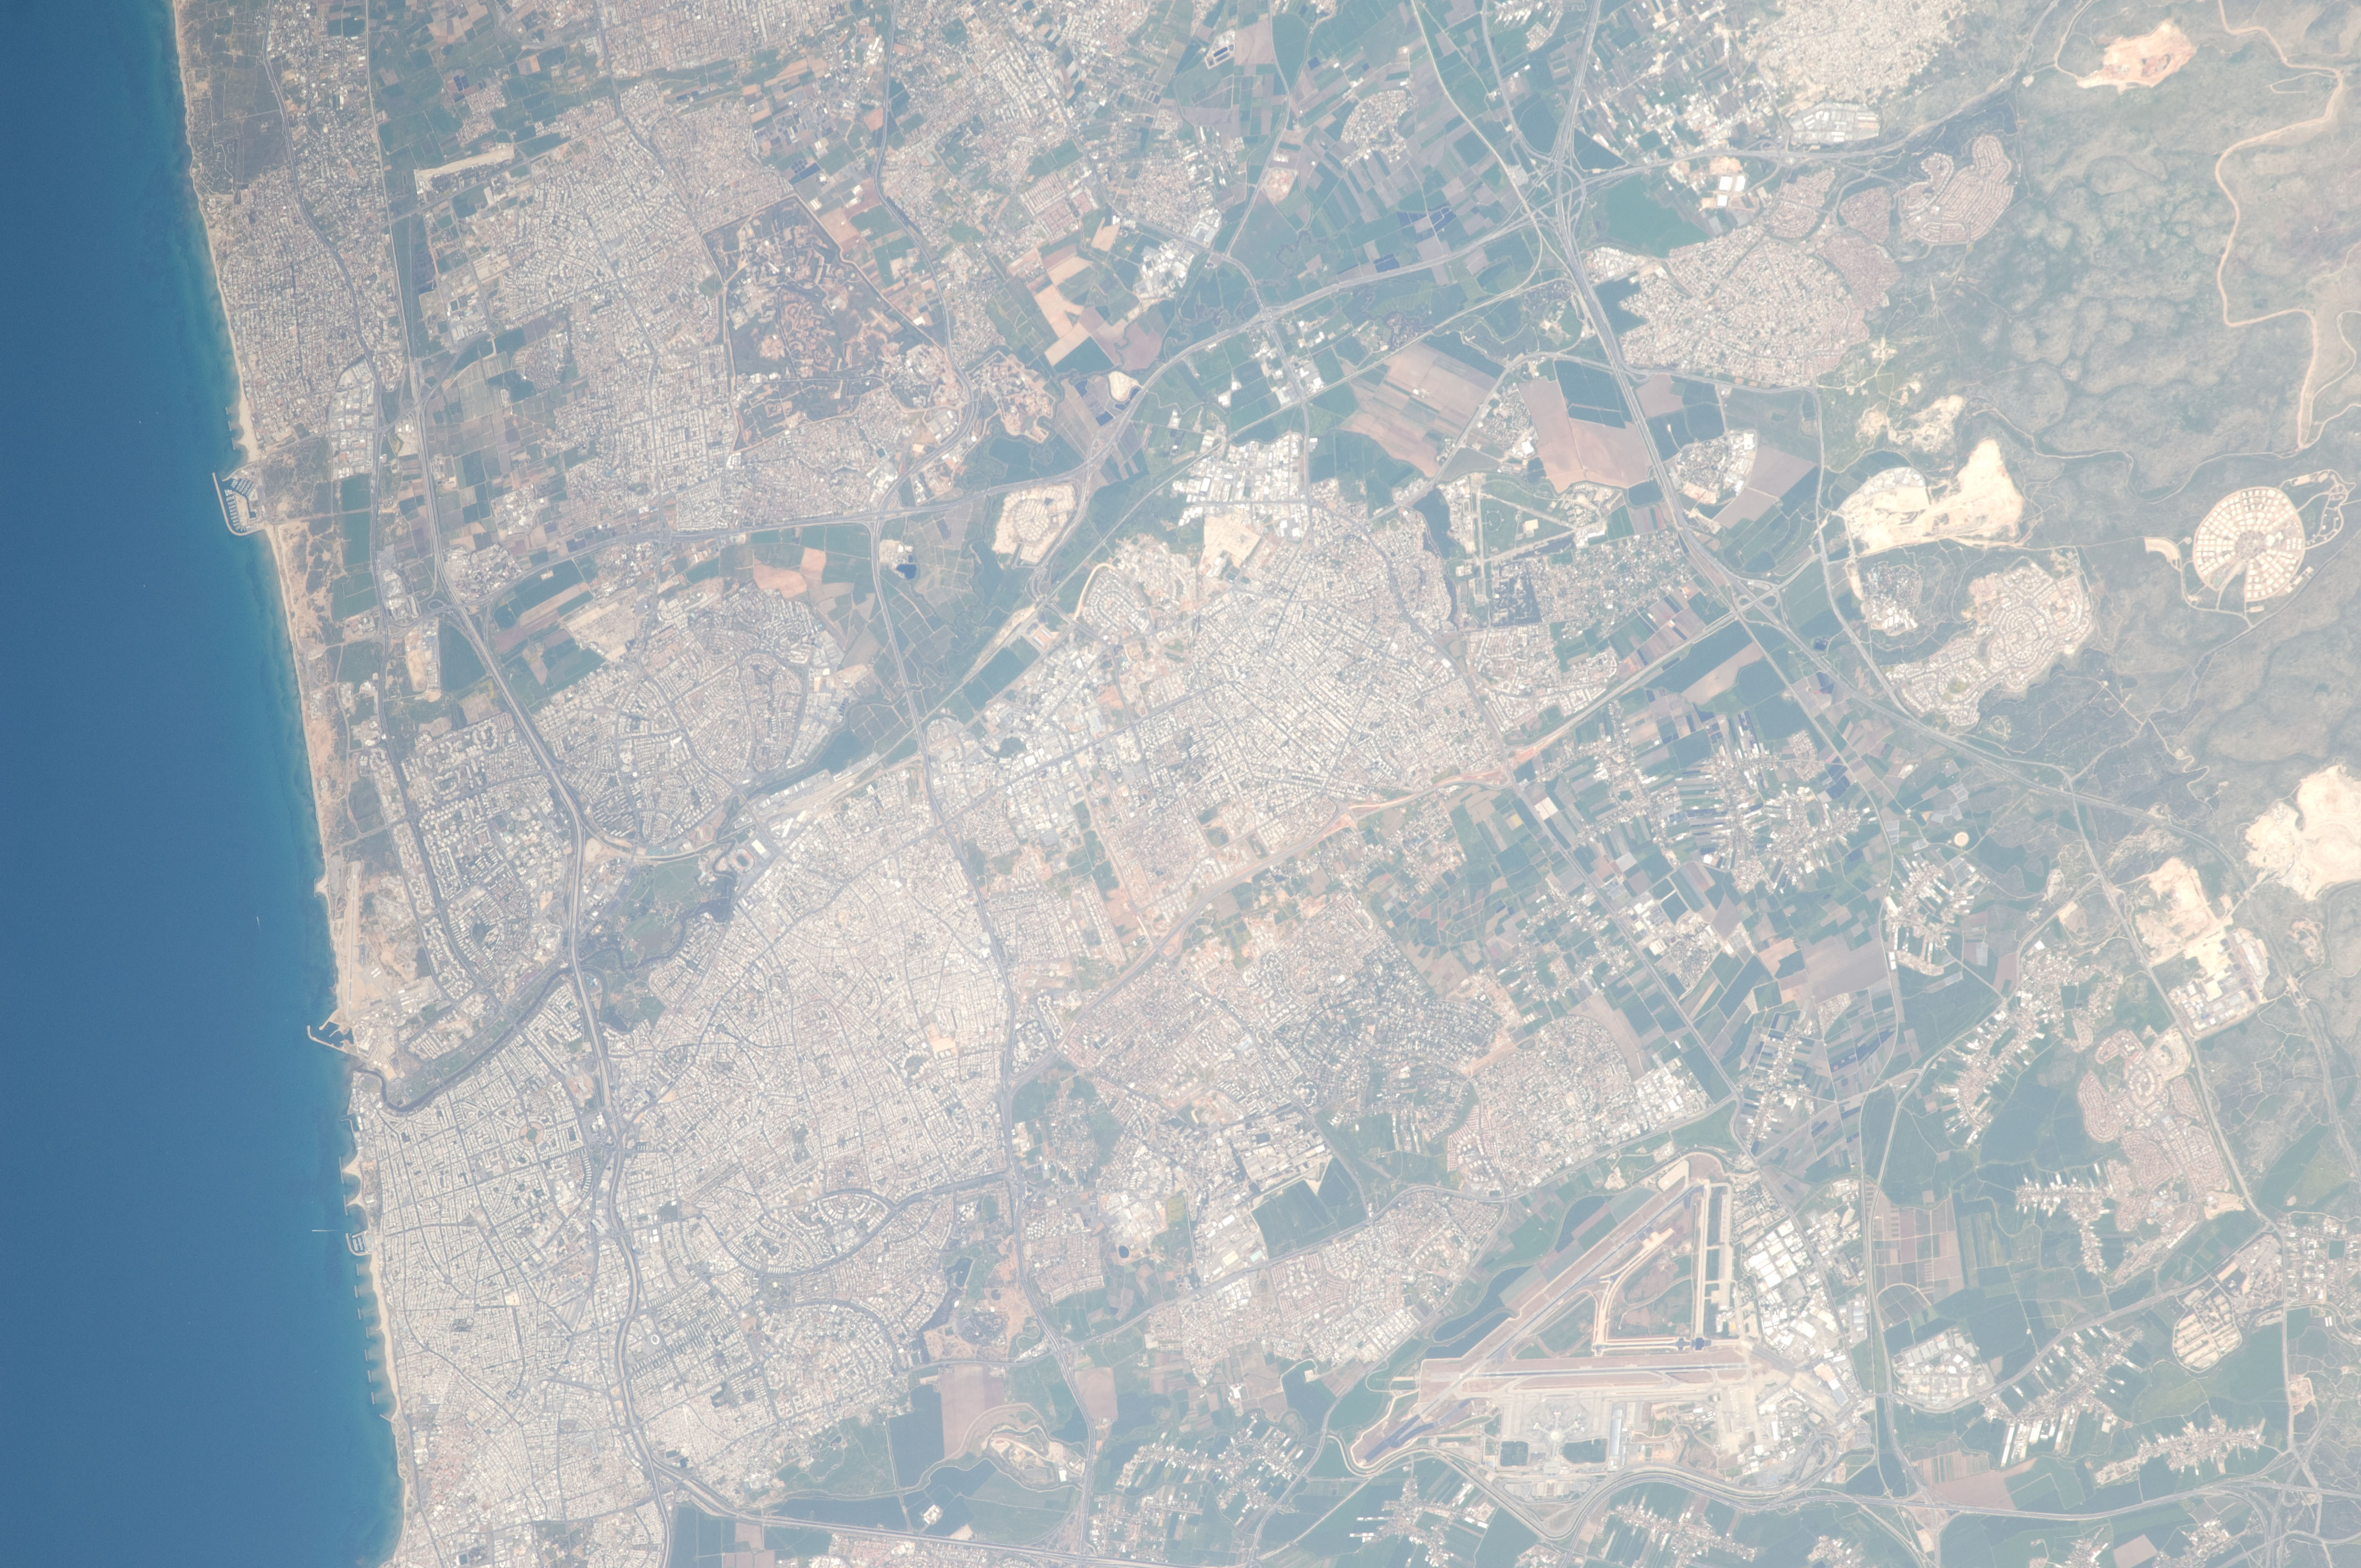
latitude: 32.1
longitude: 34.9
